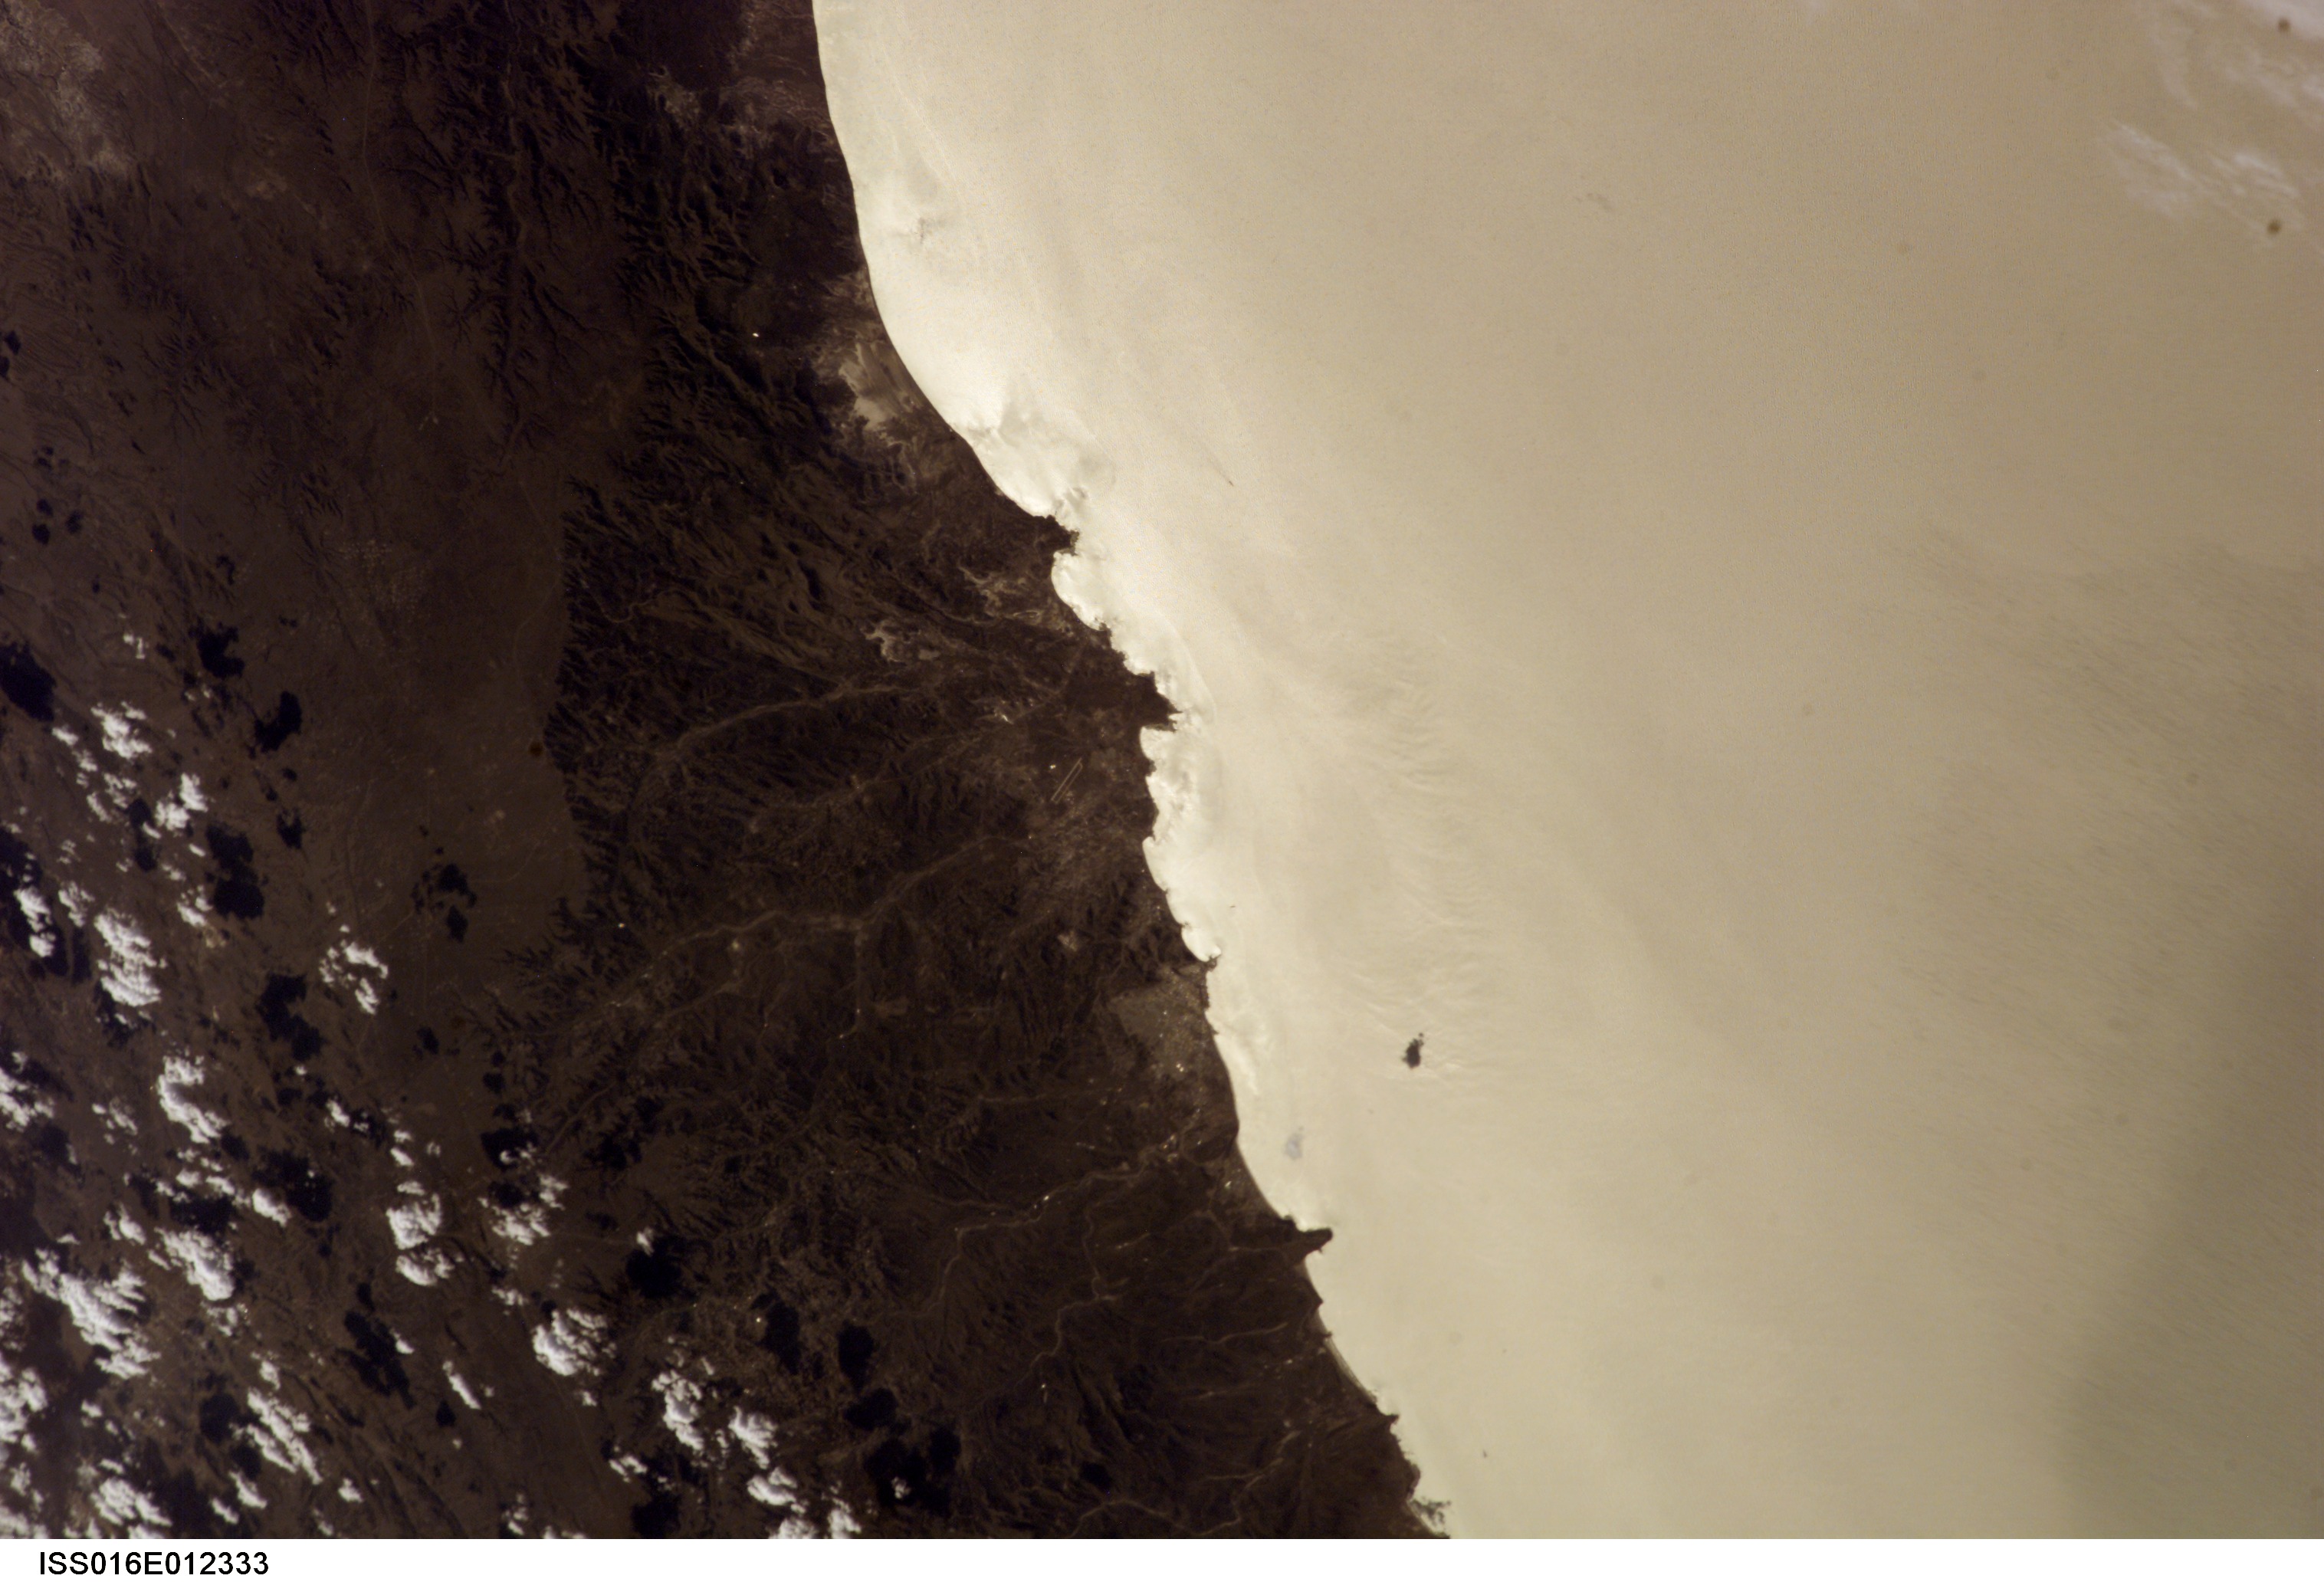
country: ARGENTINA
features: COMODORO RIVADAVIA, COASTLINE
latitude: -46.0
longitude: -67.5
